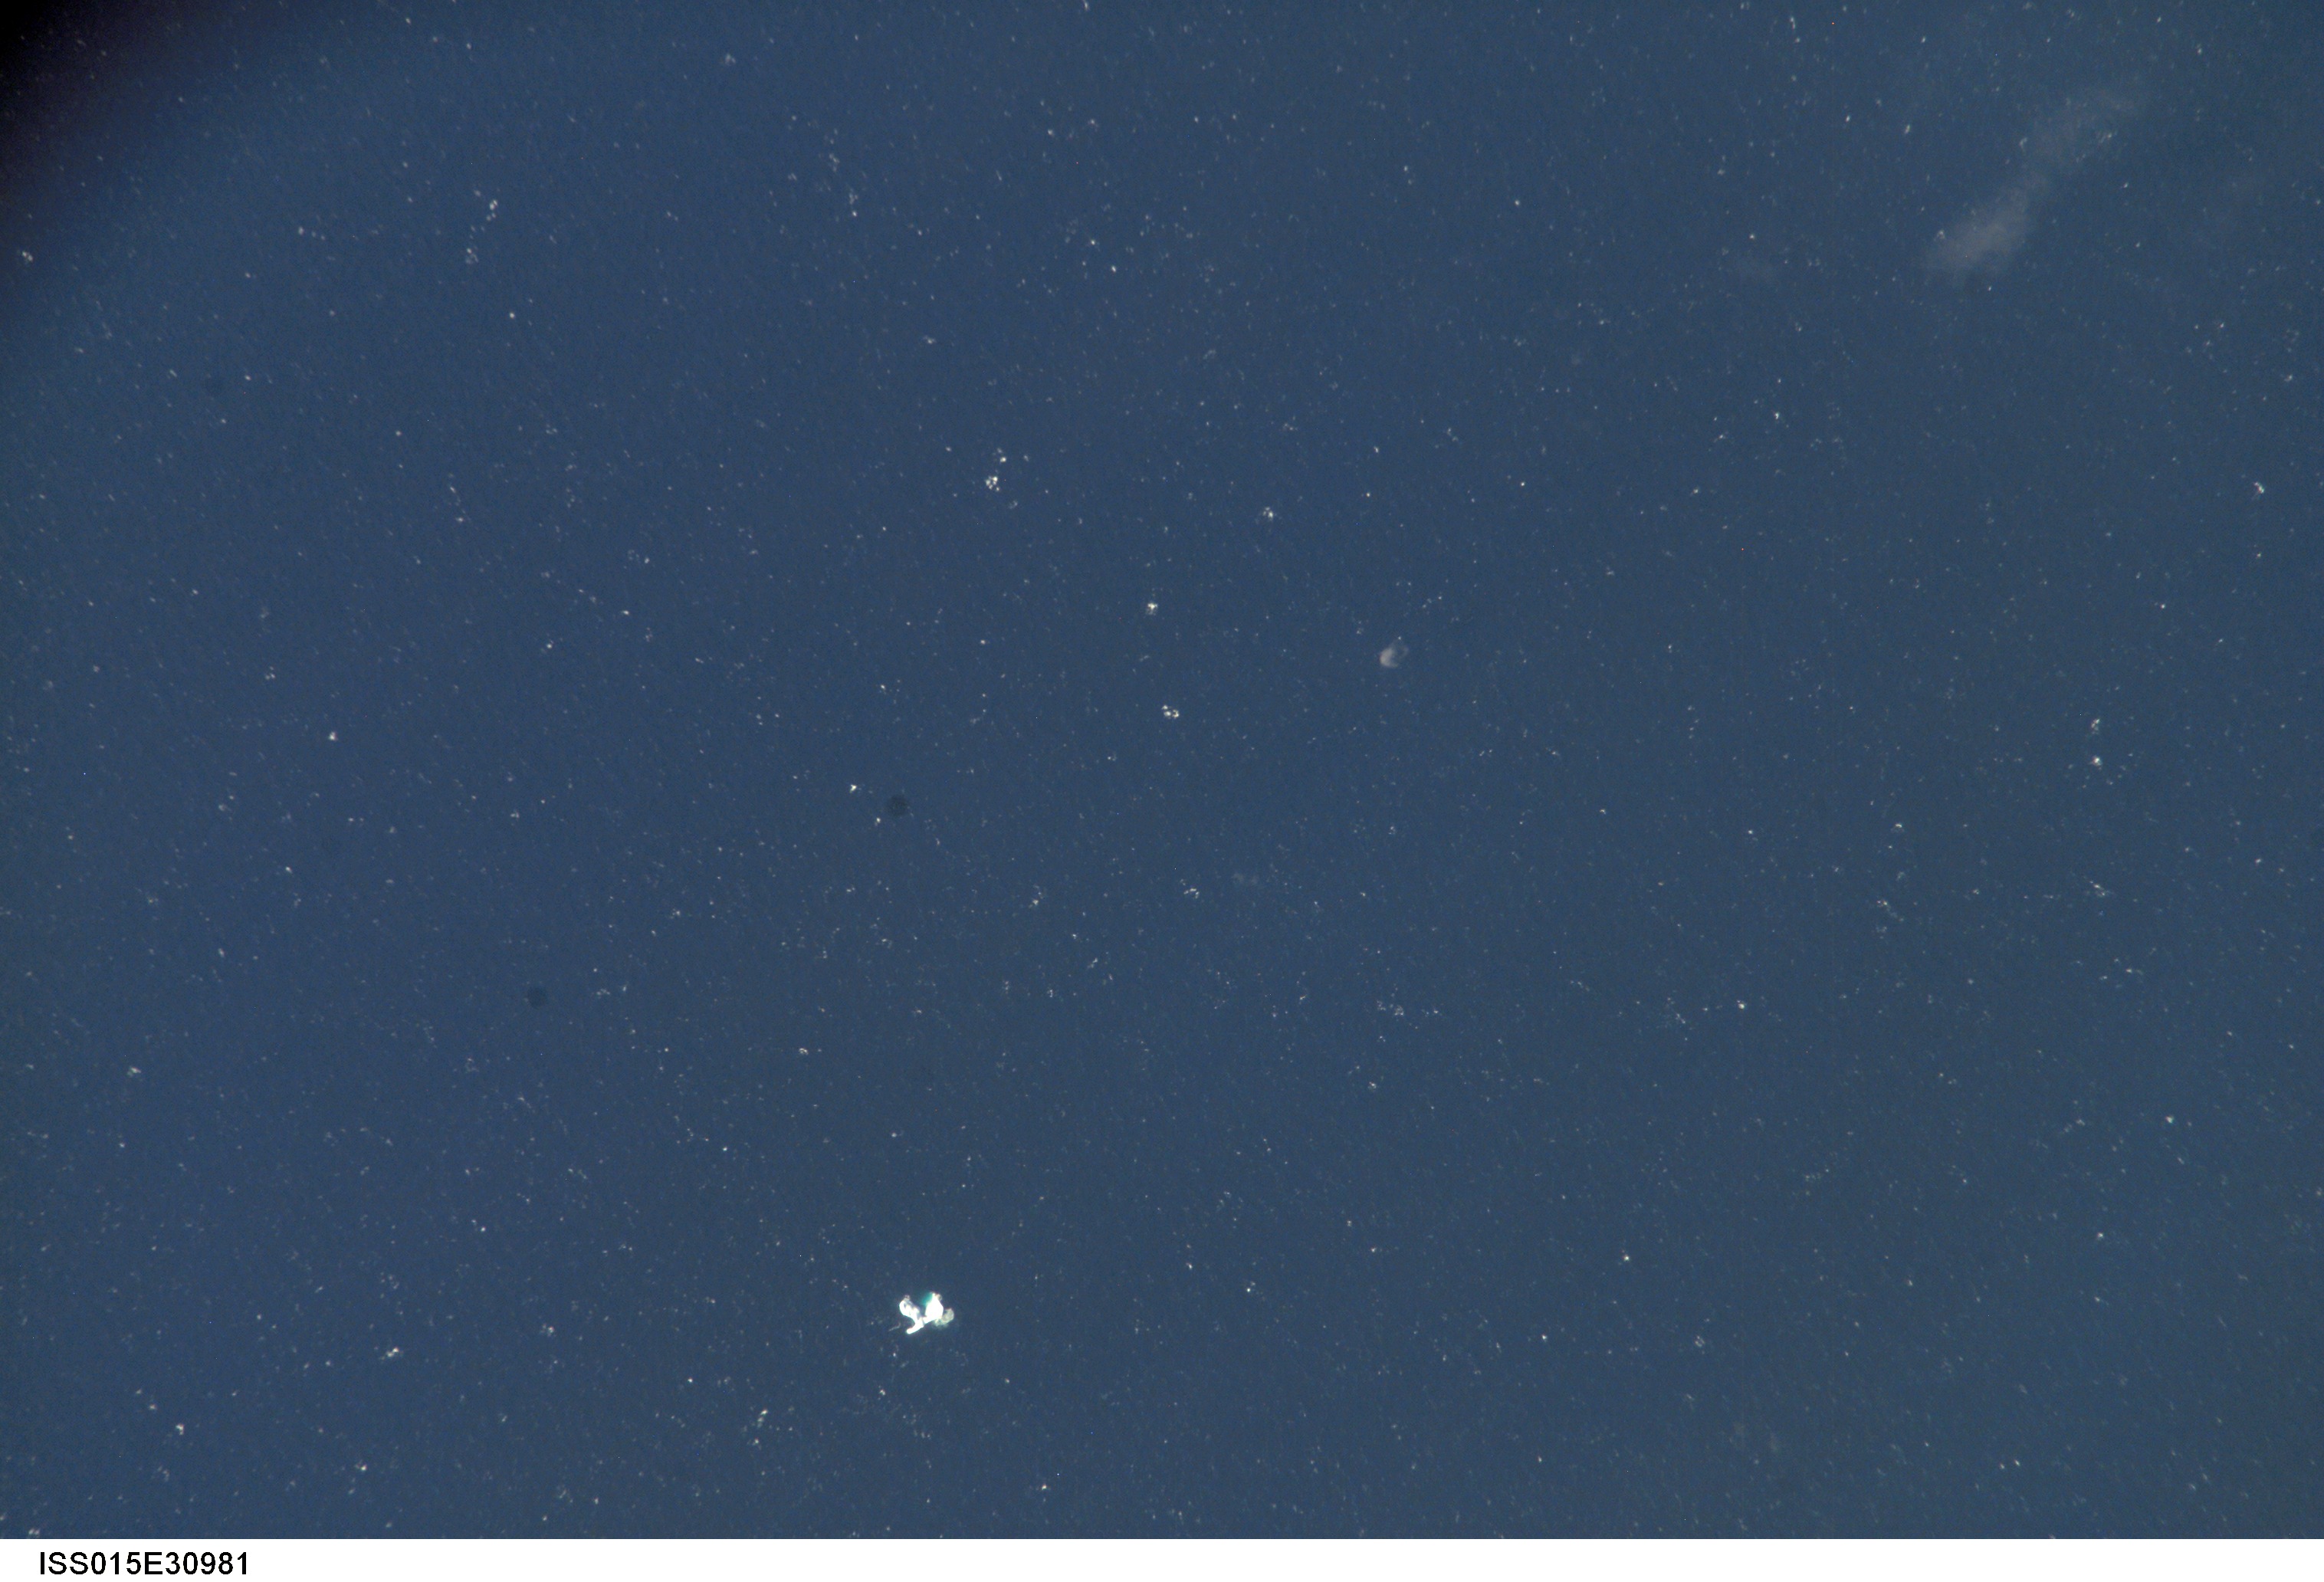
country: ATLANTIC OCEAN
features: SEA SURFACE, ICEBERG, WAVES
